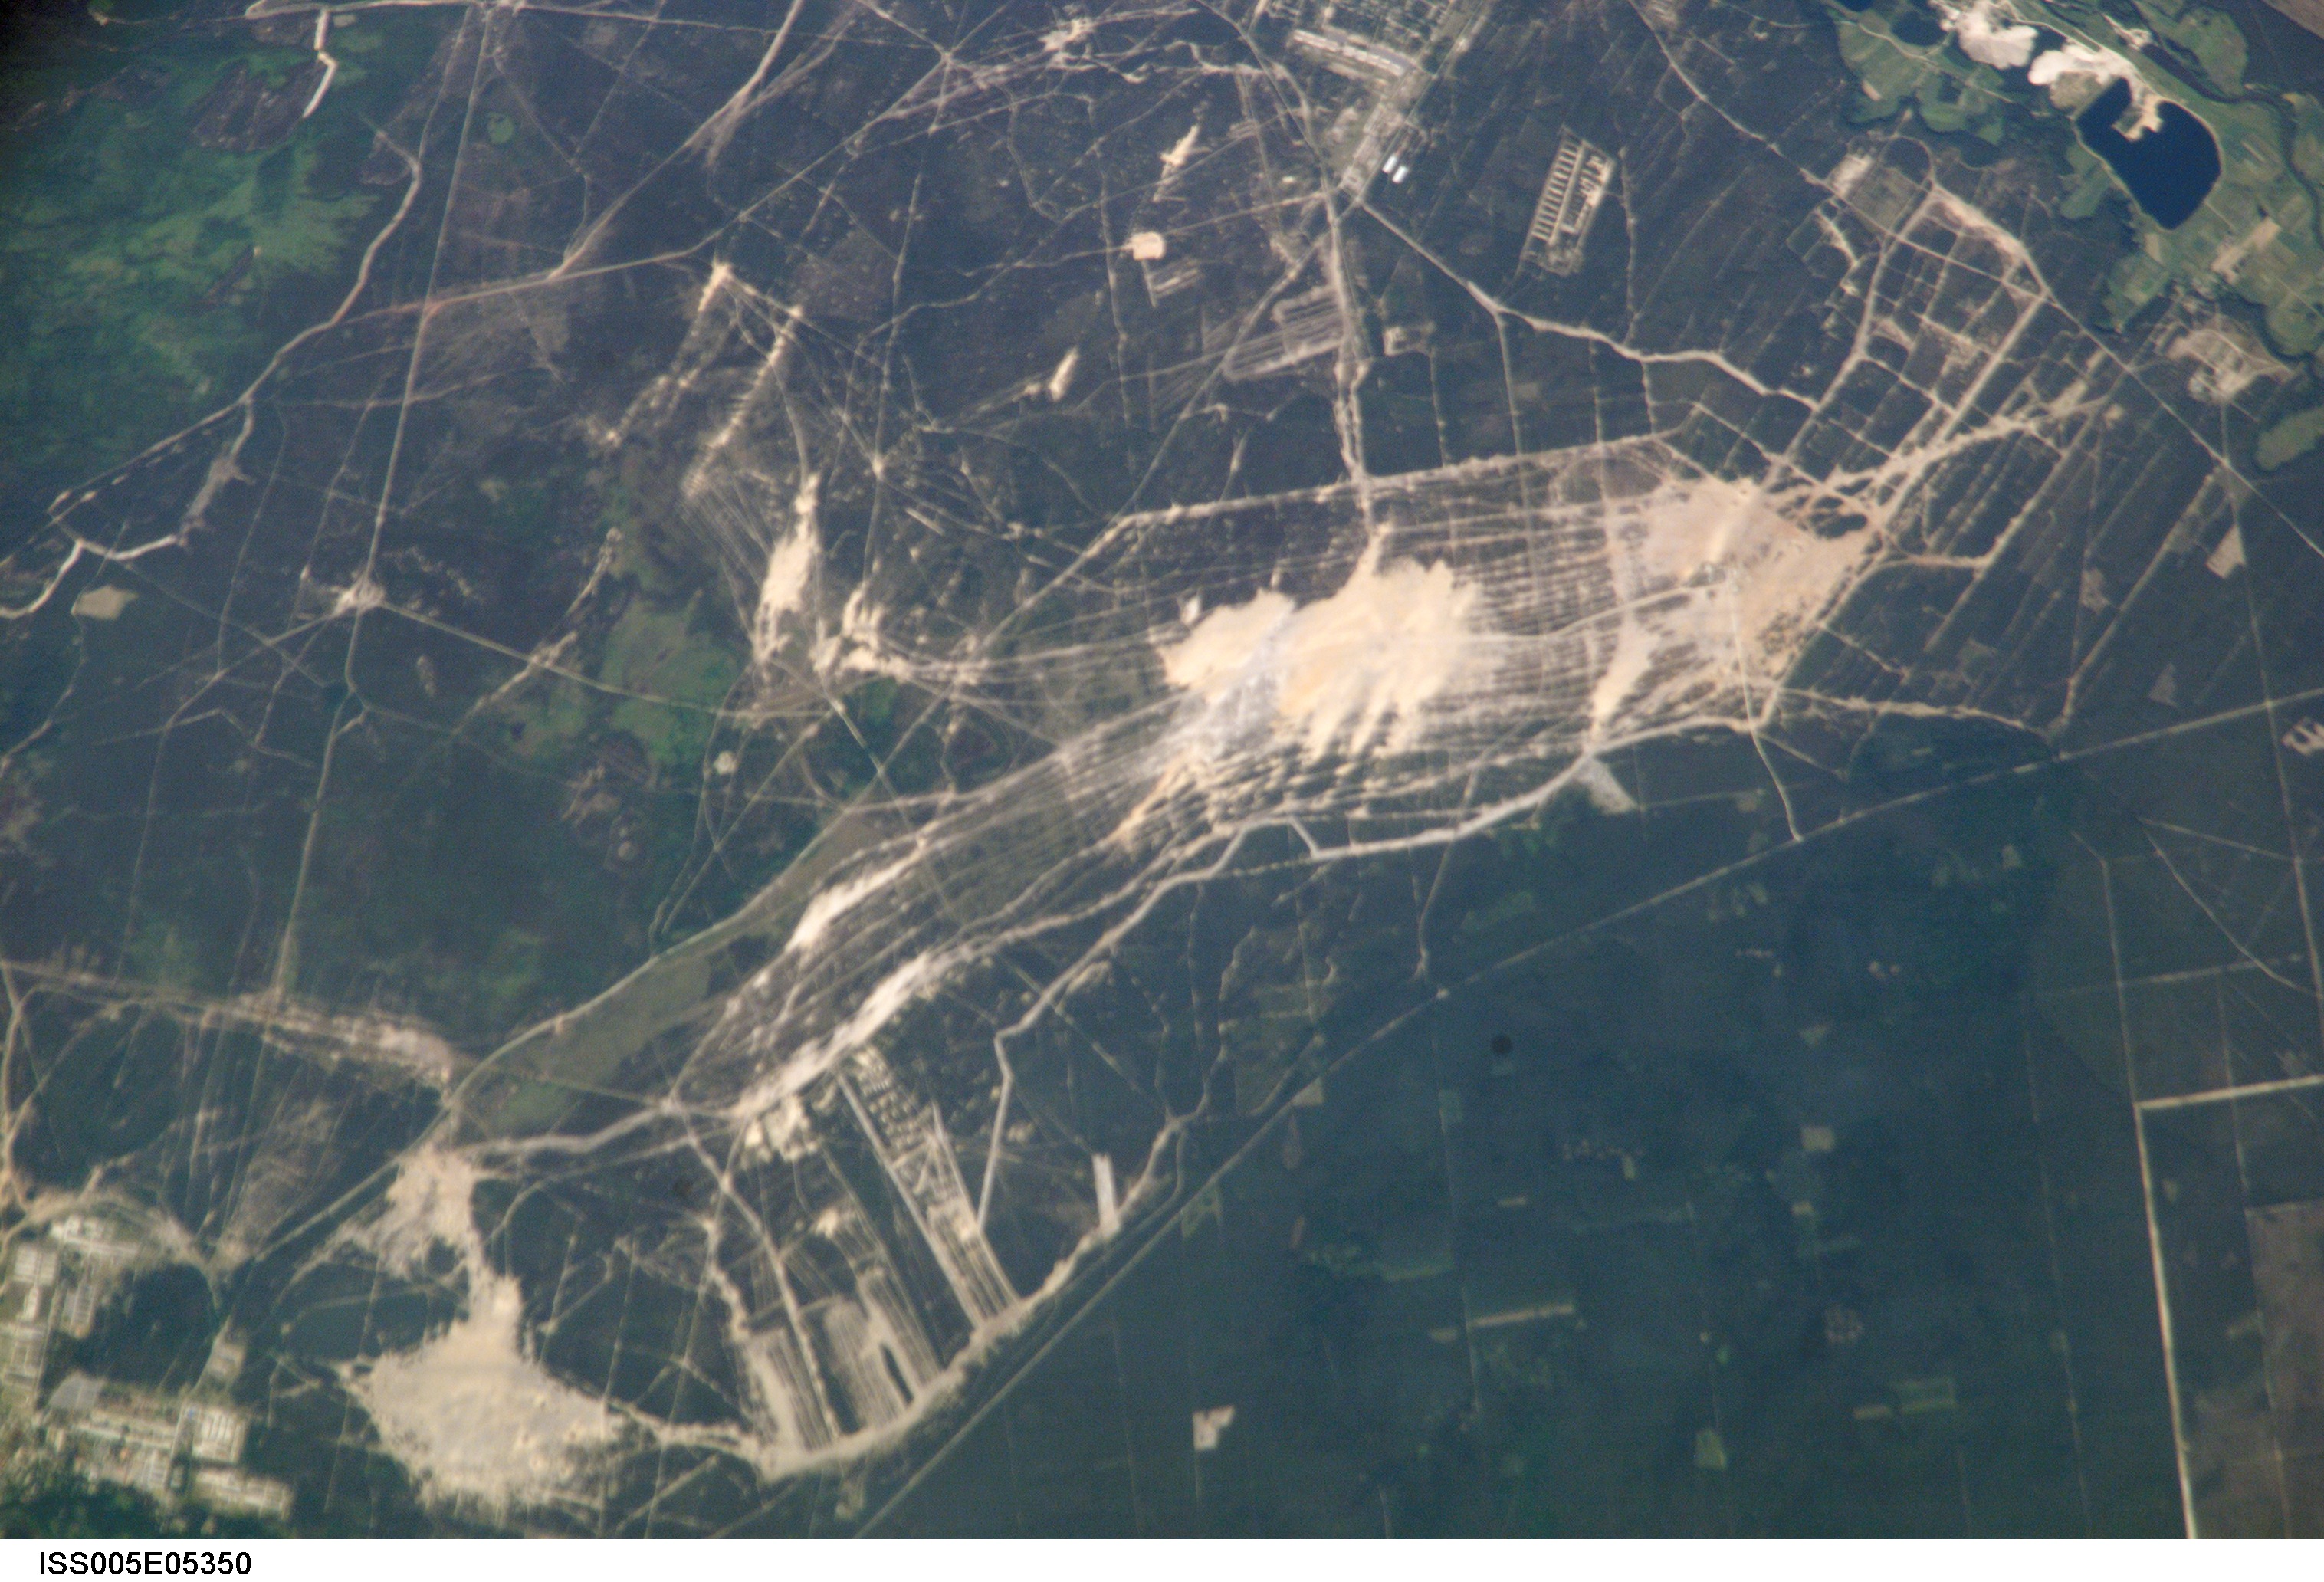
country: POLAND
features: LAND CLEARING PATTERN
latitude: 51.5
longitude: 15.5
